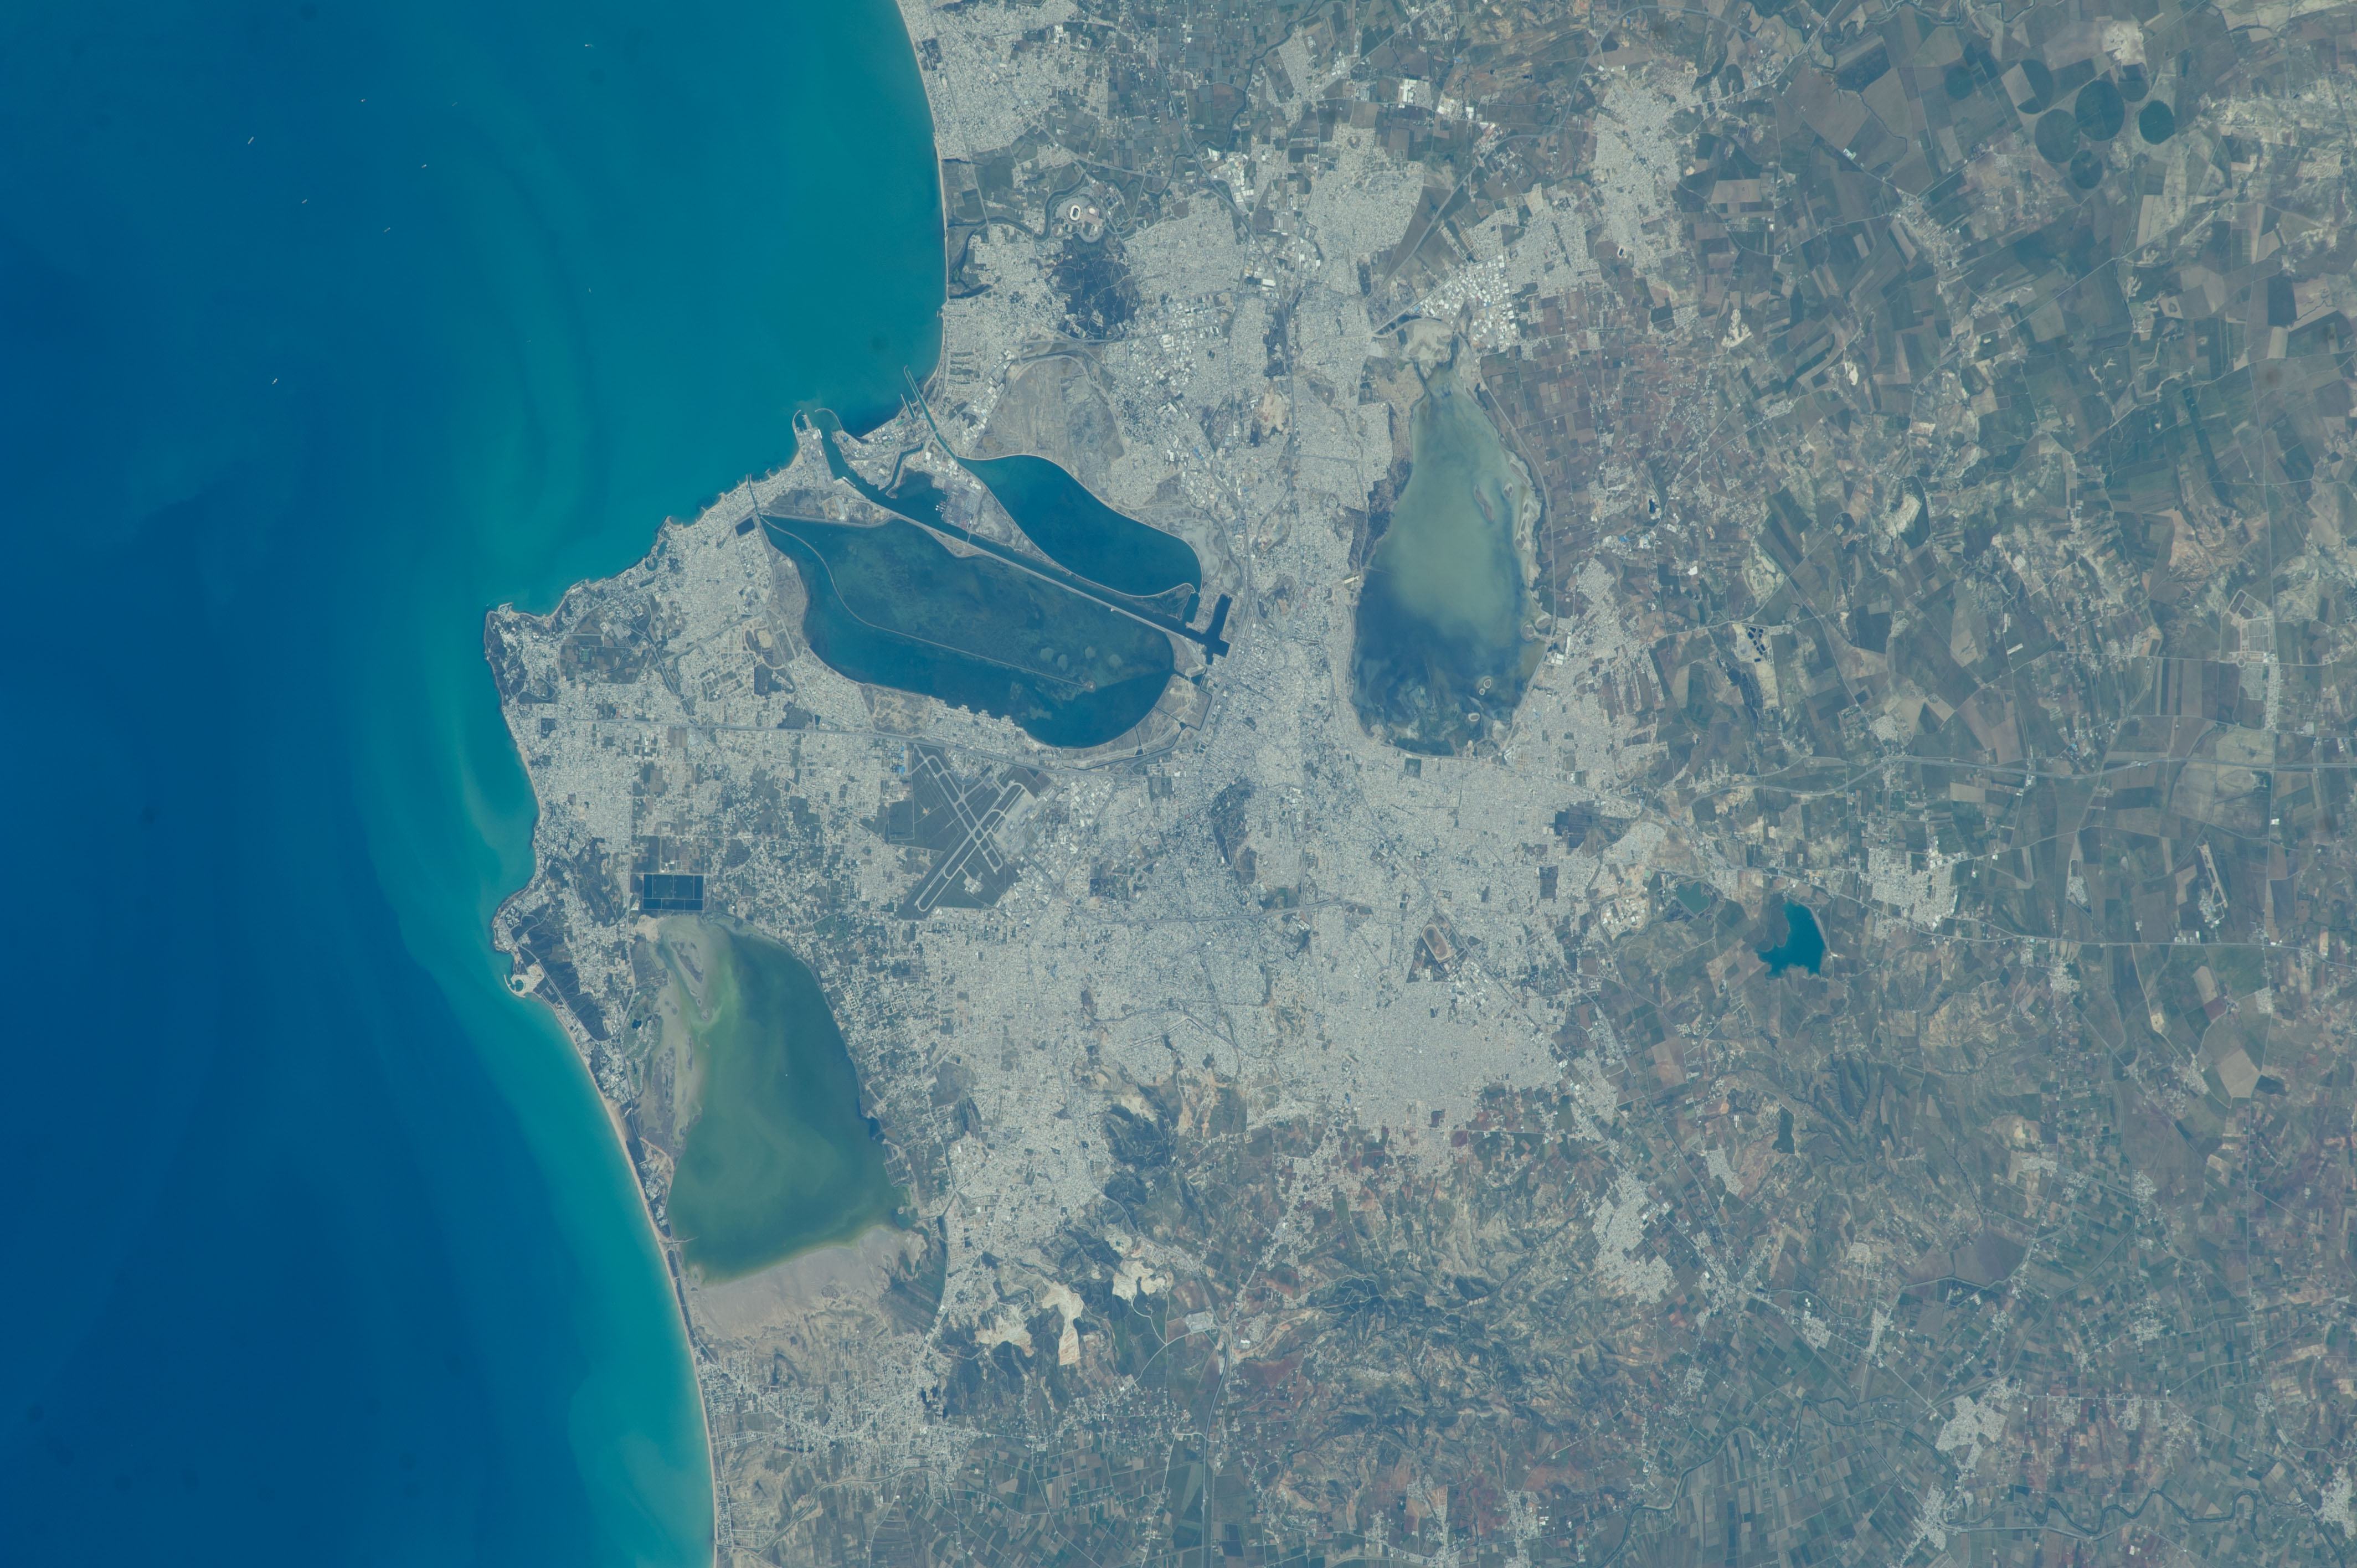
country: TUNISIA
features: COASTLINE, GULF OF TUNIS, TUNIS CITY, TUNIS LAKE, NORTH AFRICA
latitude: 36.8
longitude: 10.2
